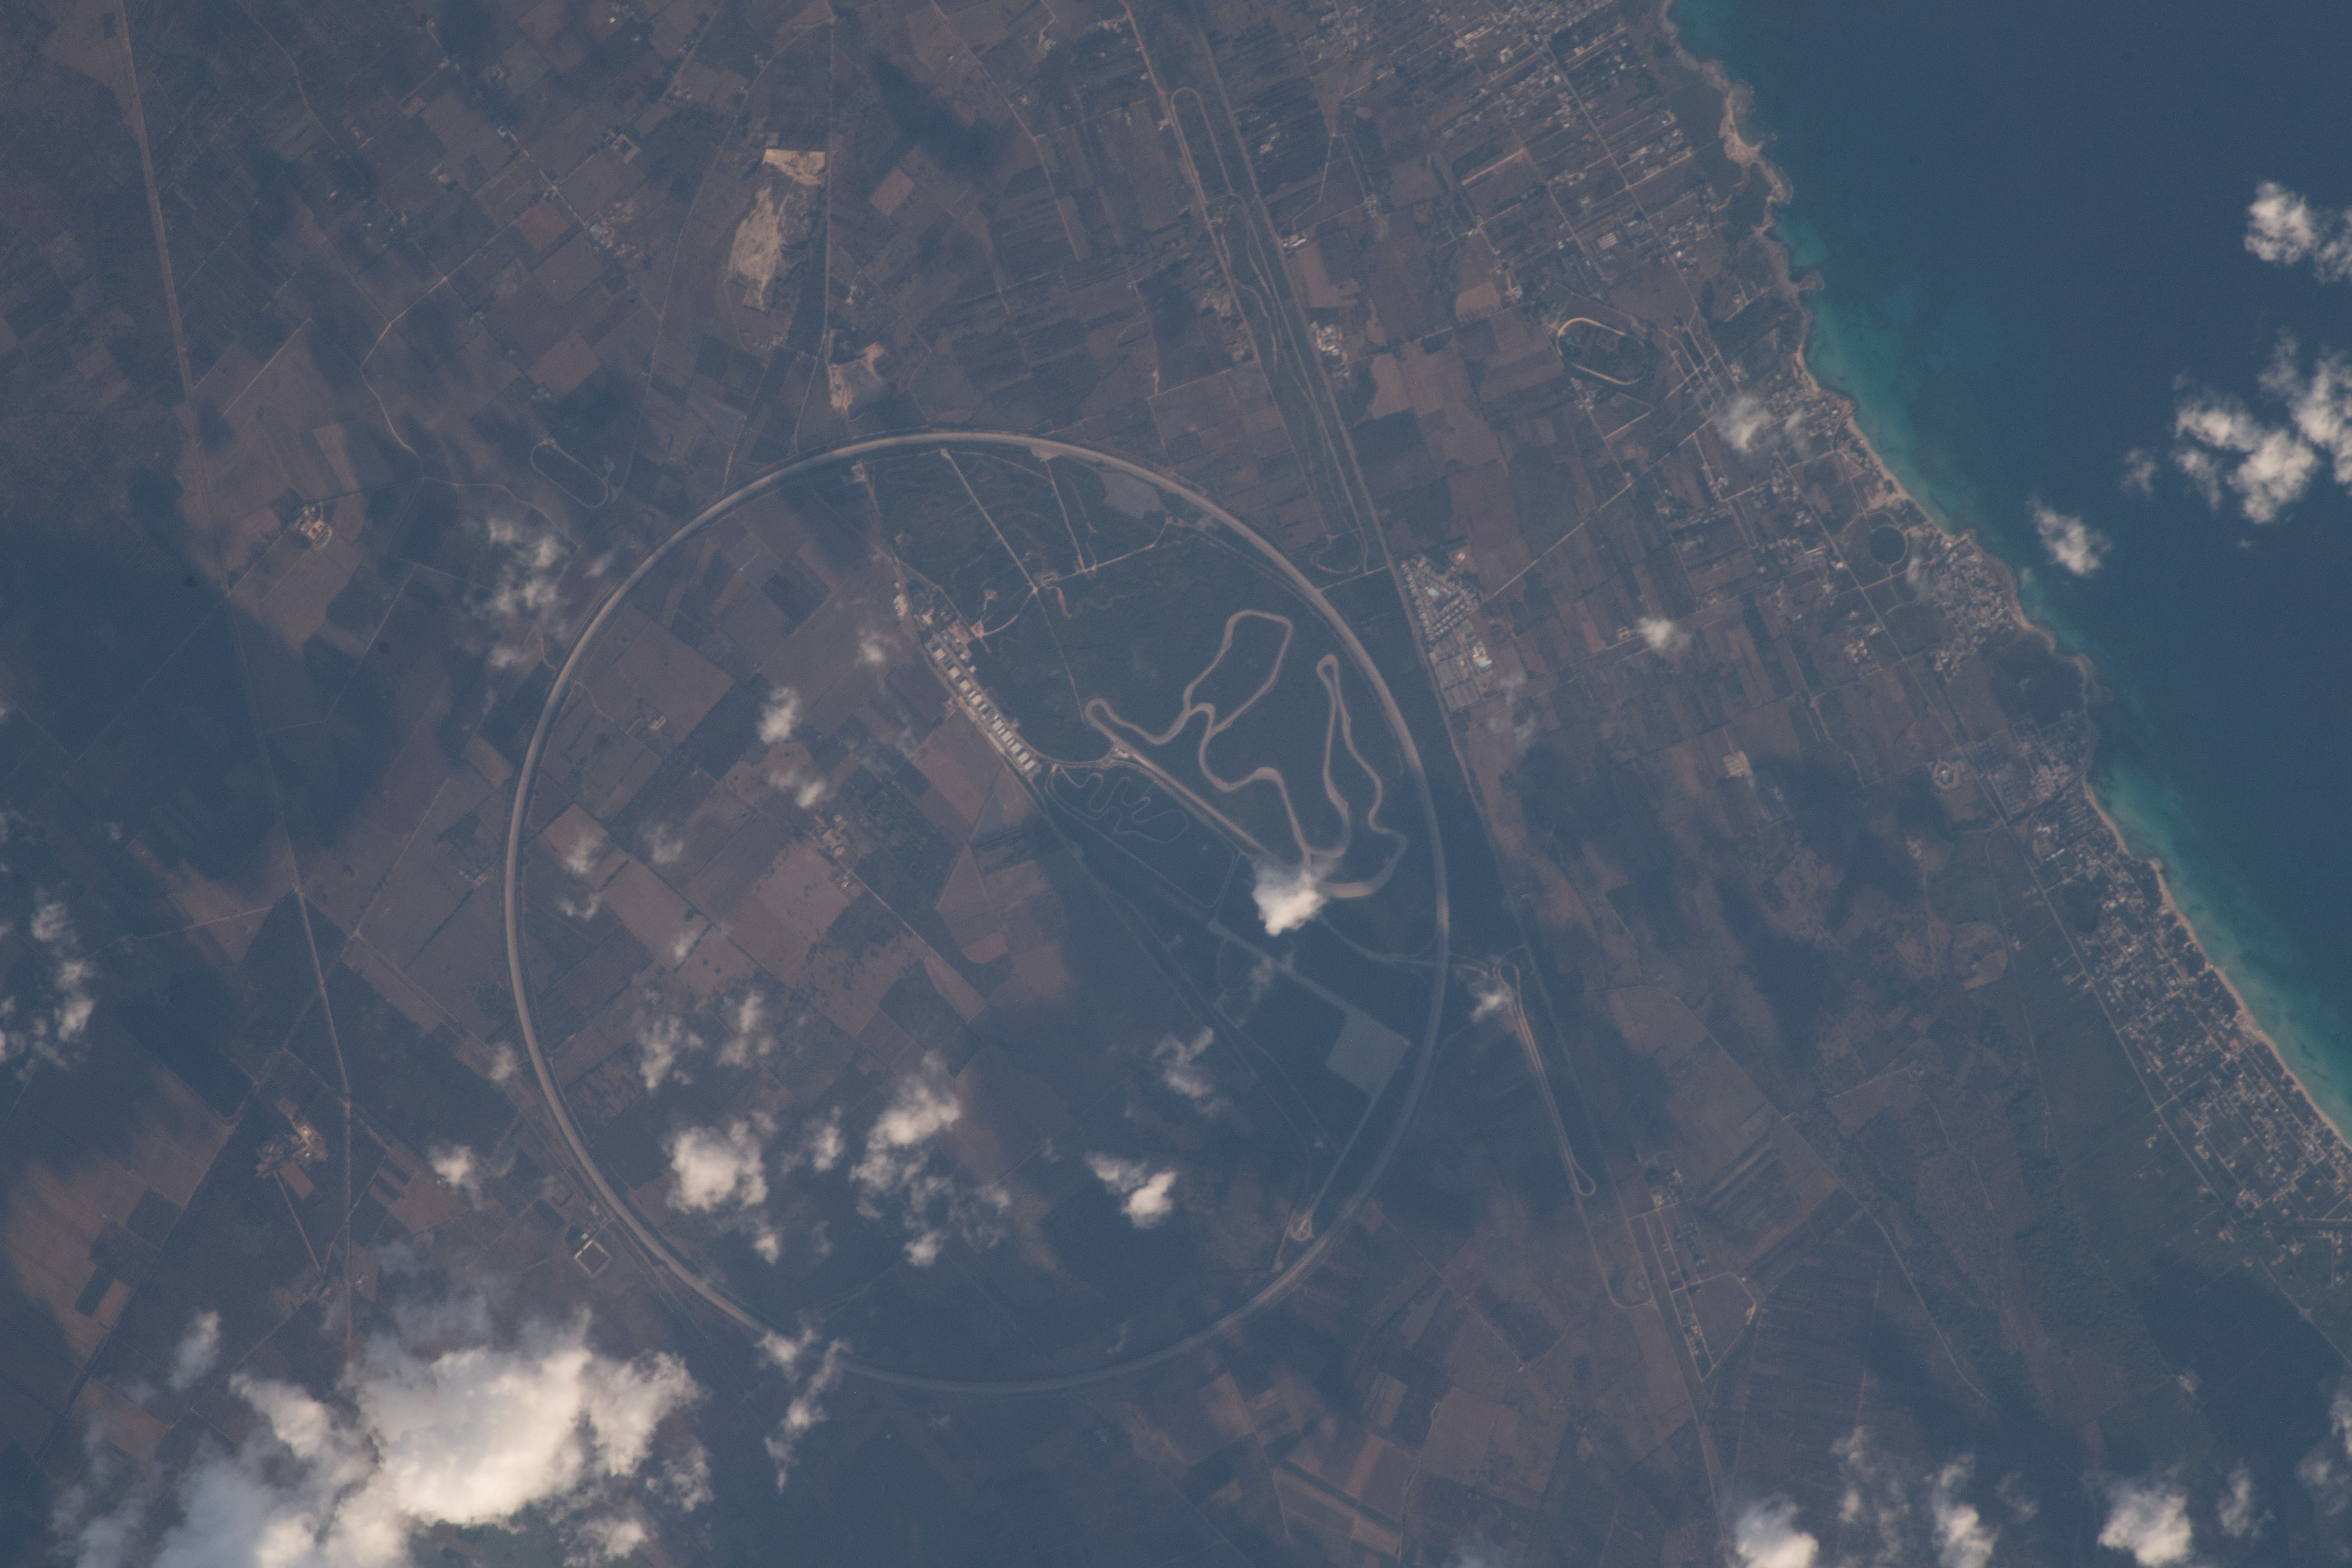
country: ITALY
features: MEDITERRANEAN SEA, IONIAN SEA, GULF OF TARANTO, PORSCHE ENGINEERING NARDO TECHNICAL CENTER, CIRCULAR RACETRACK, ROUND
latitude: 40.3
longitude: 17.8
